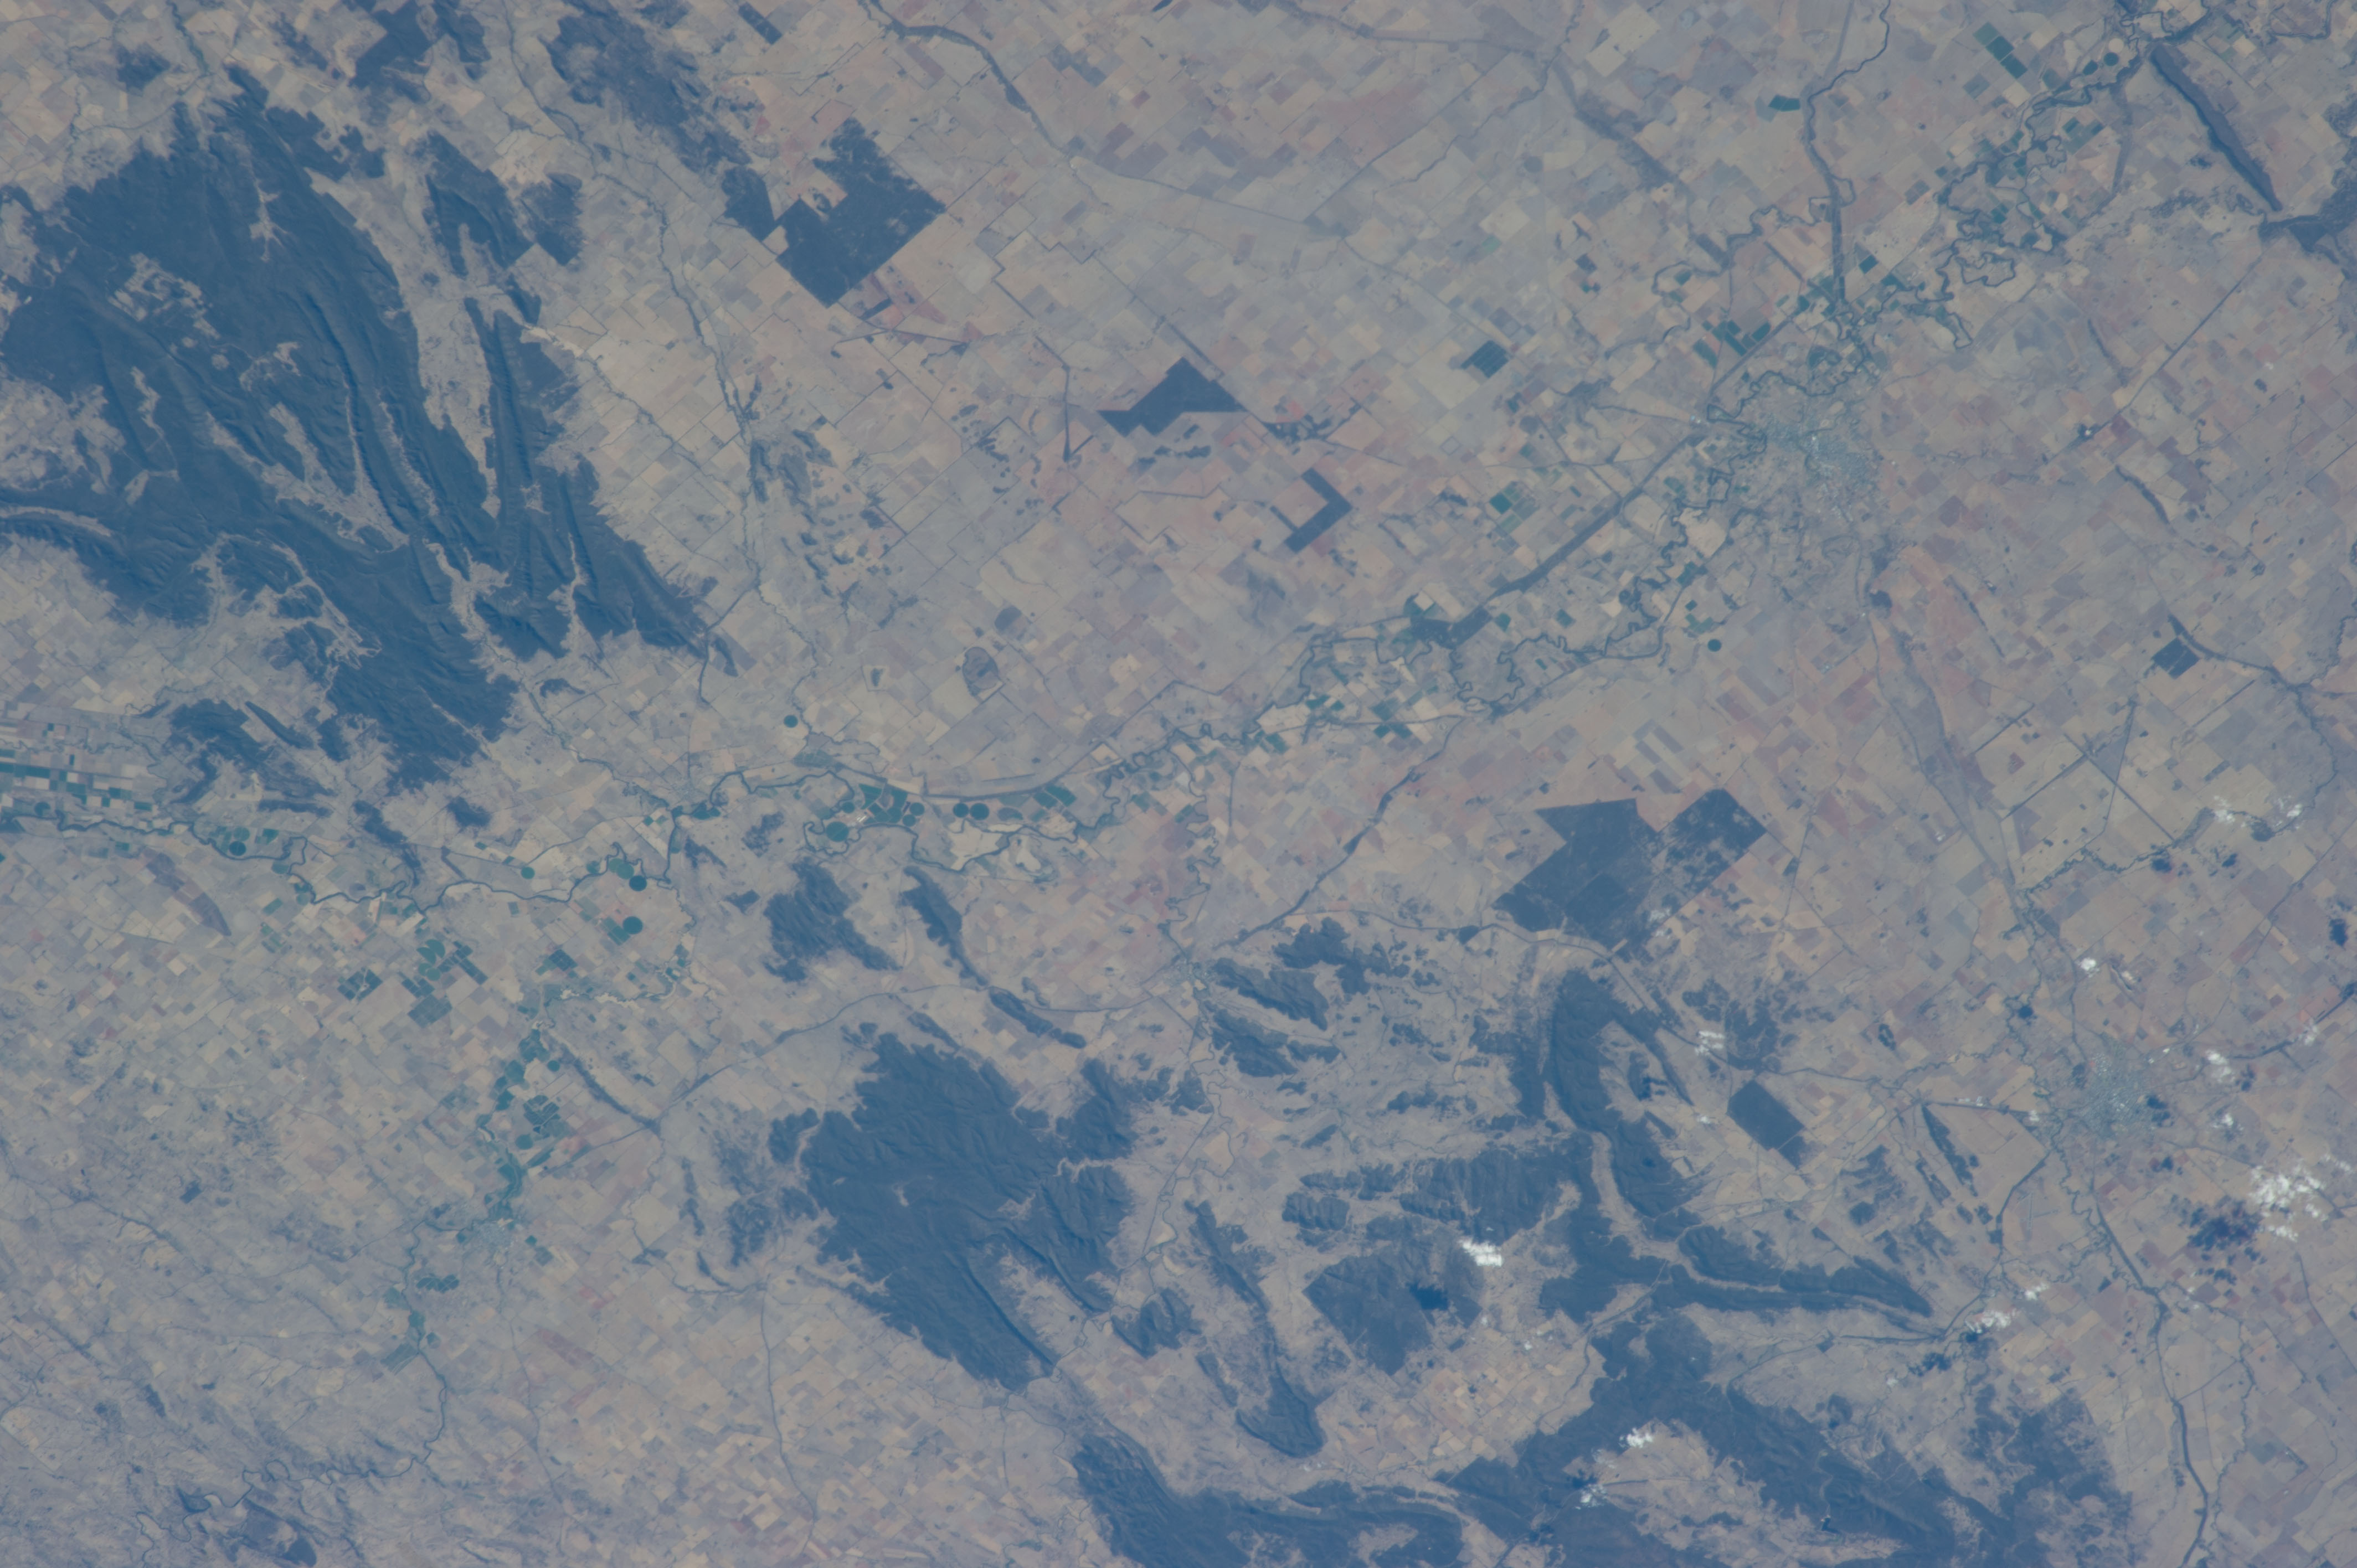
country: AUSTRALIA-NSW
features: COWRA, AGR., LACHLAN R.
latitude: -33.4
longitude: 148.2
